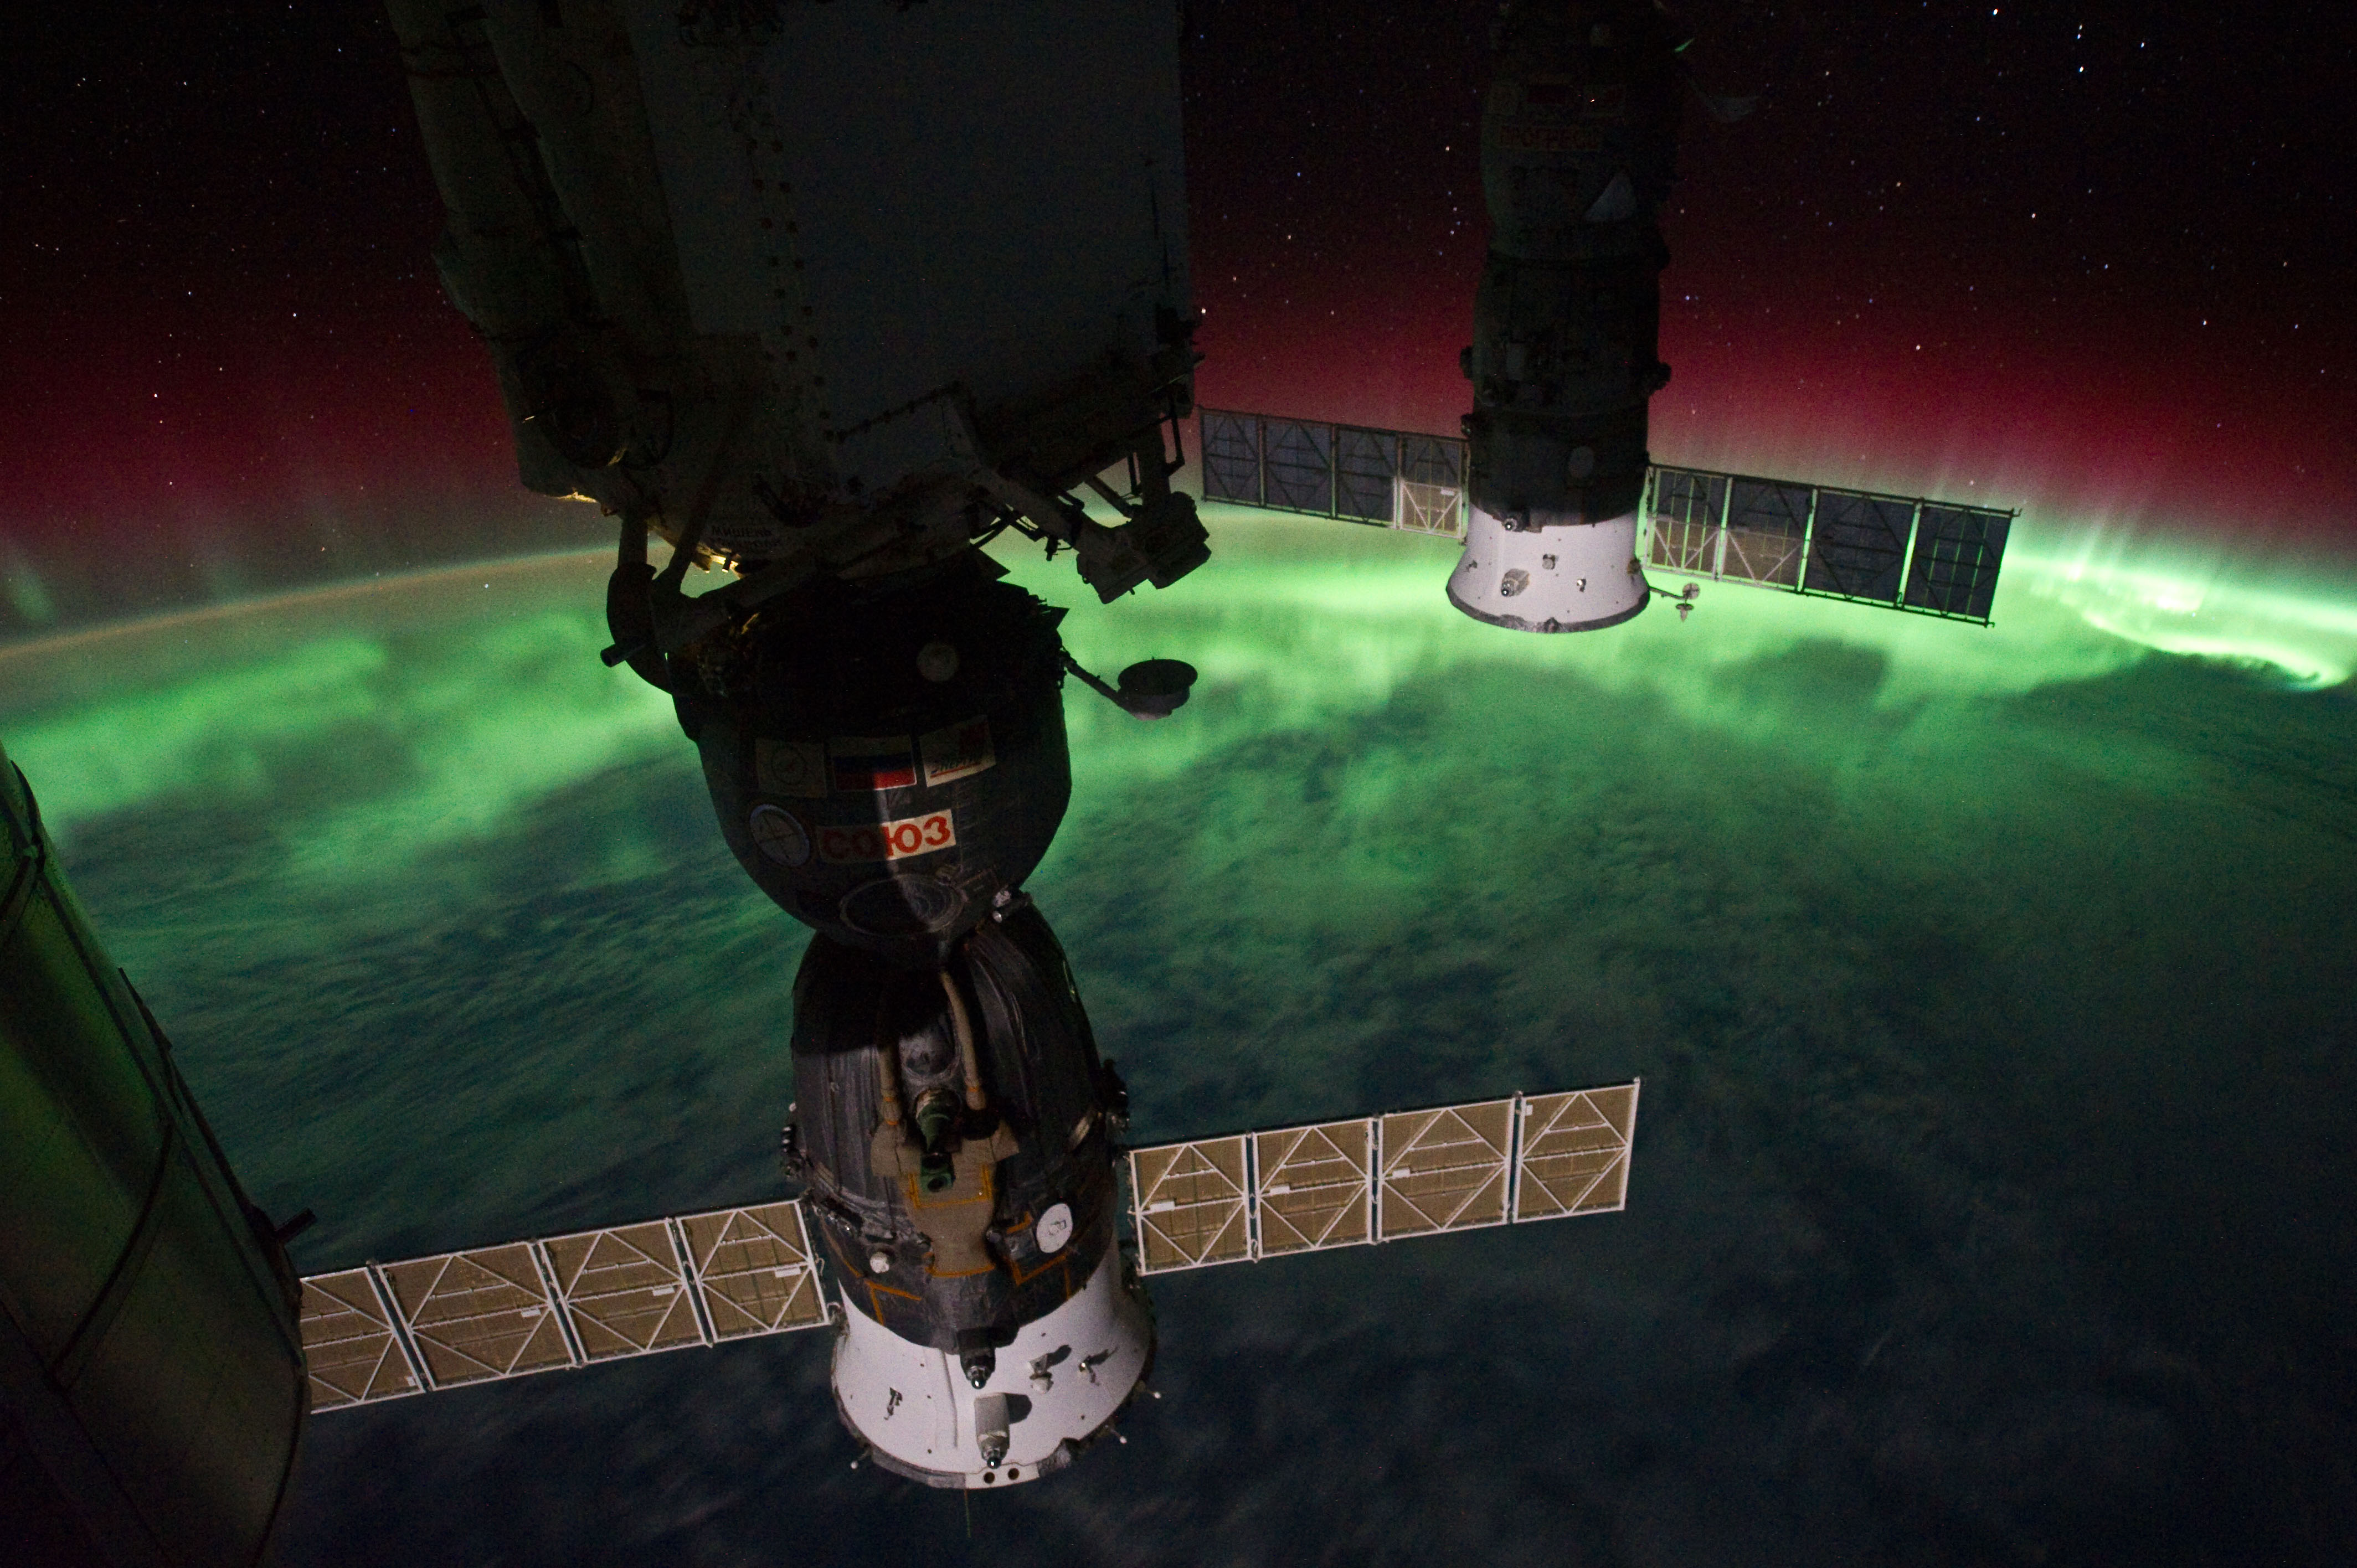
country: AURORA
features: AURORA AUSTRALIS OVER S. NEW ZEALAND, SOYUZ, PROGRESS
